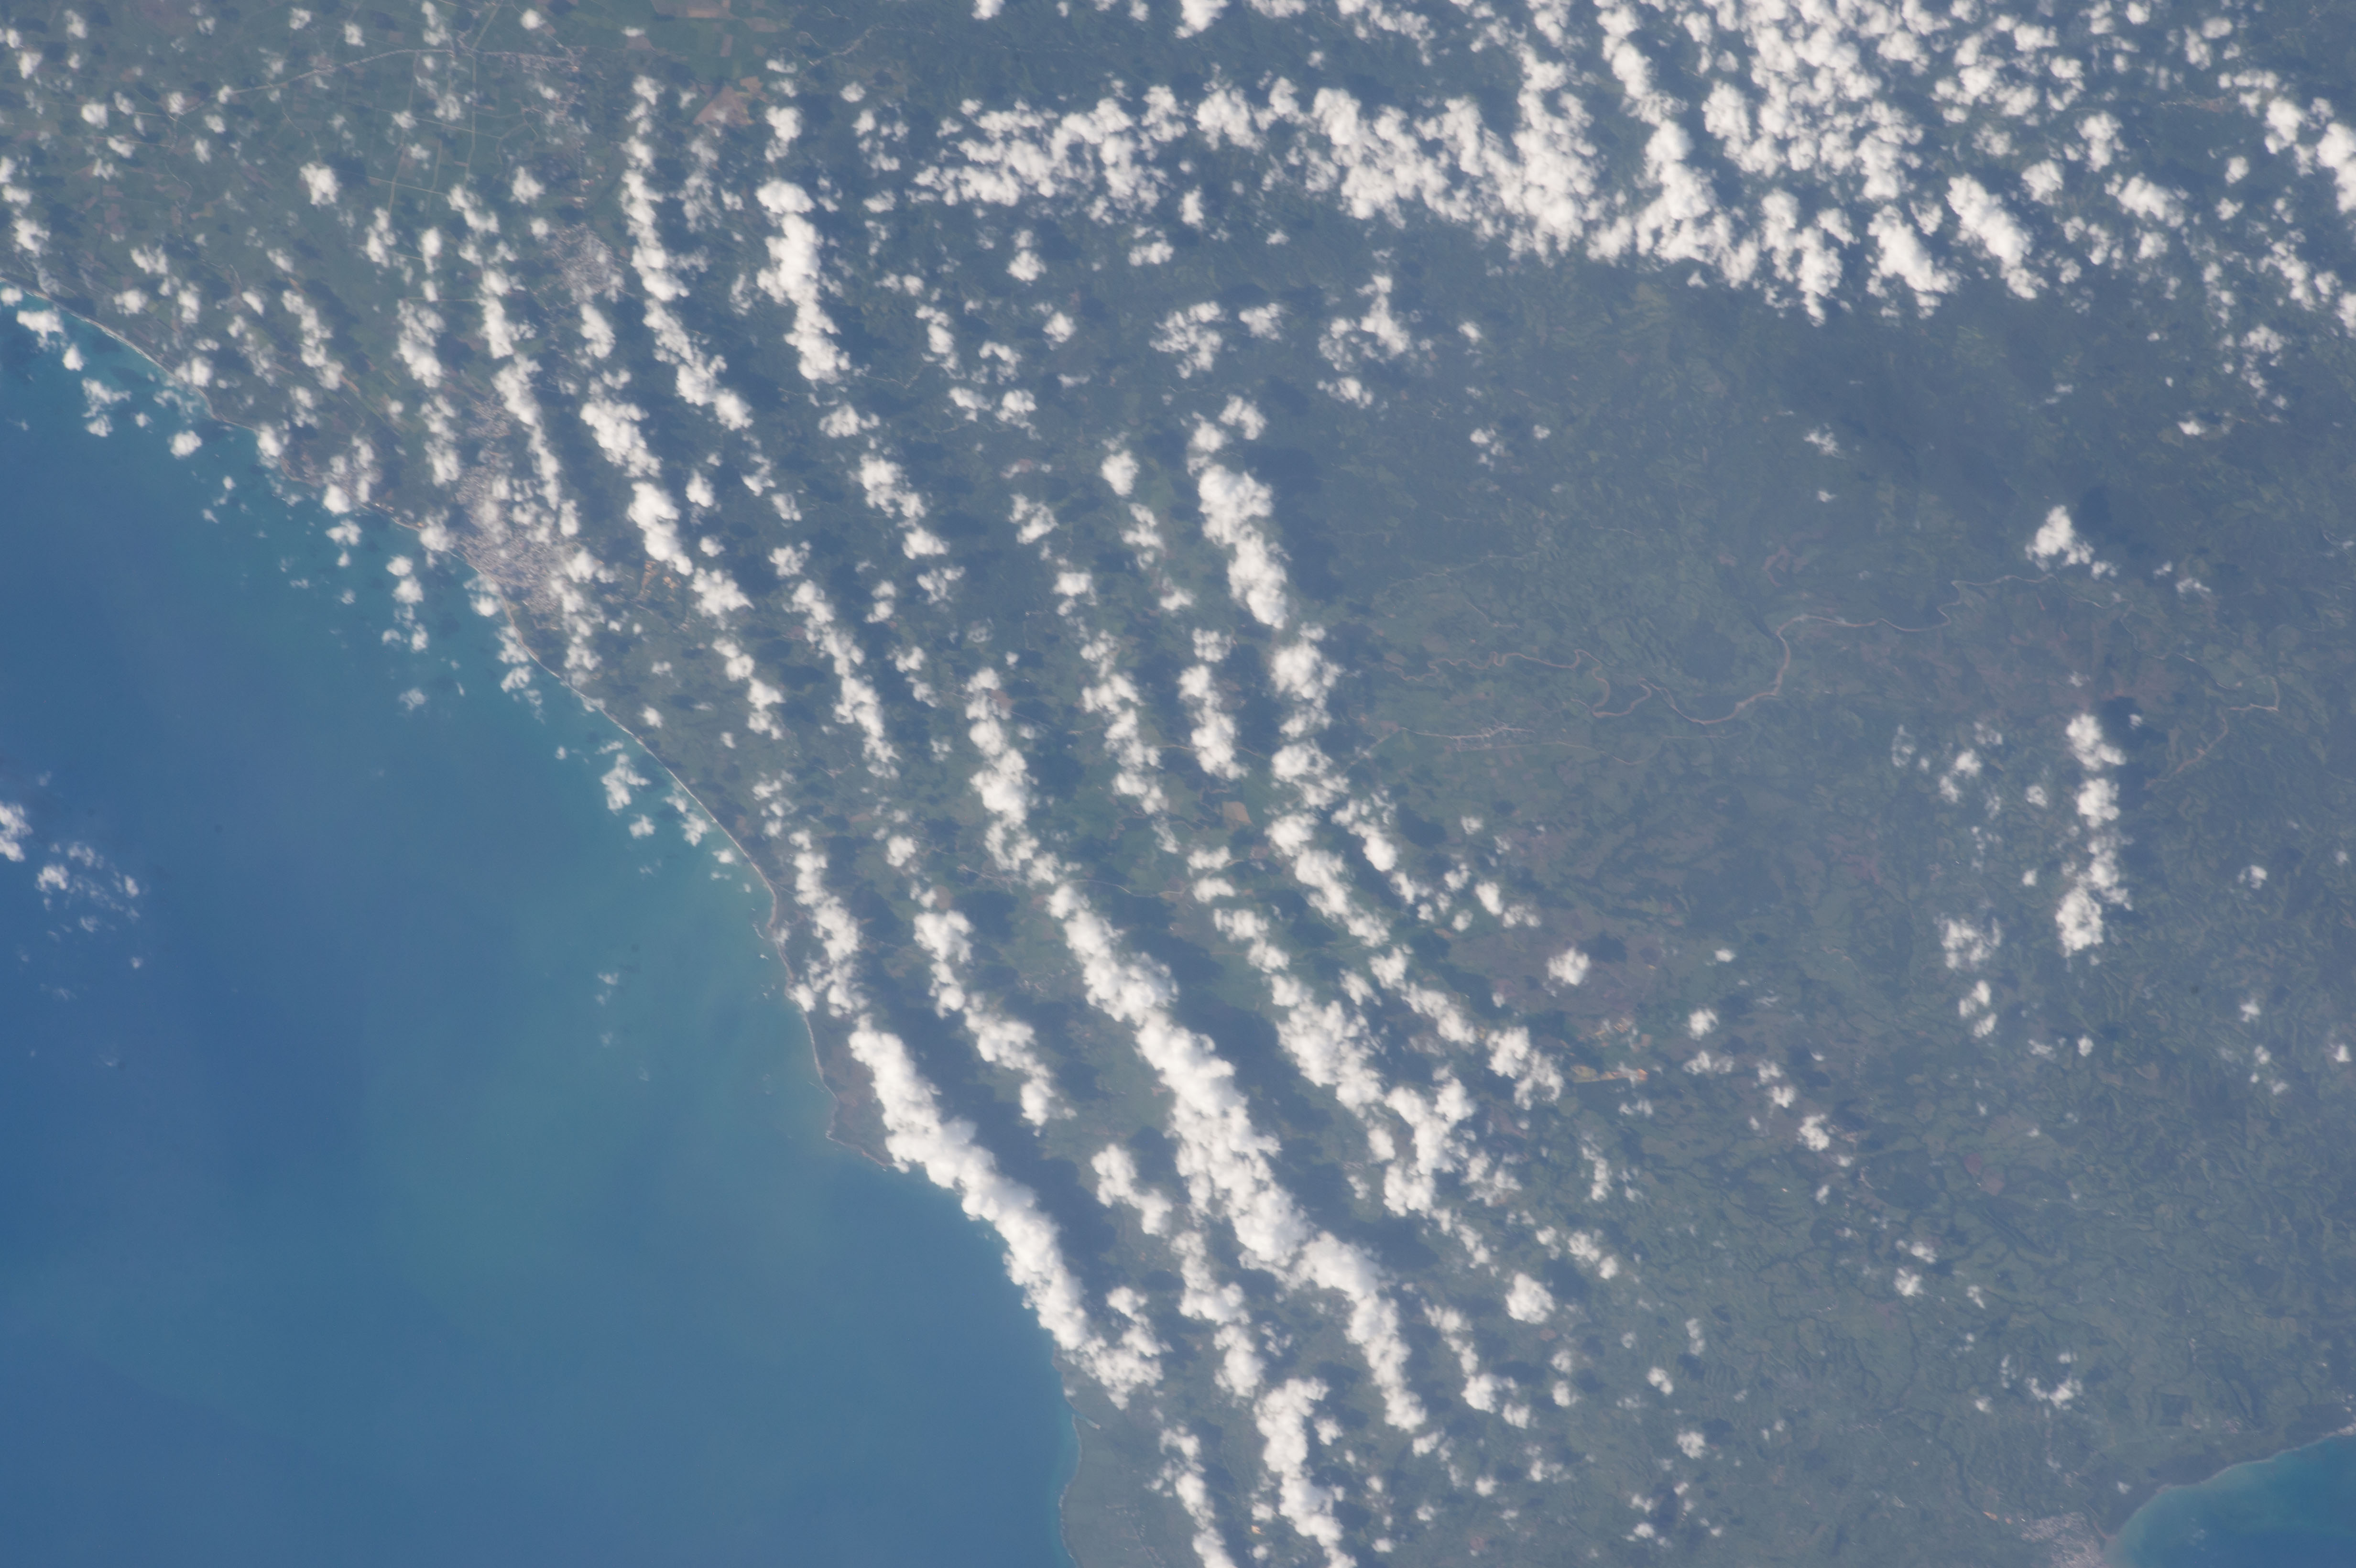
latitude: 19.4
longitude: -70.0
